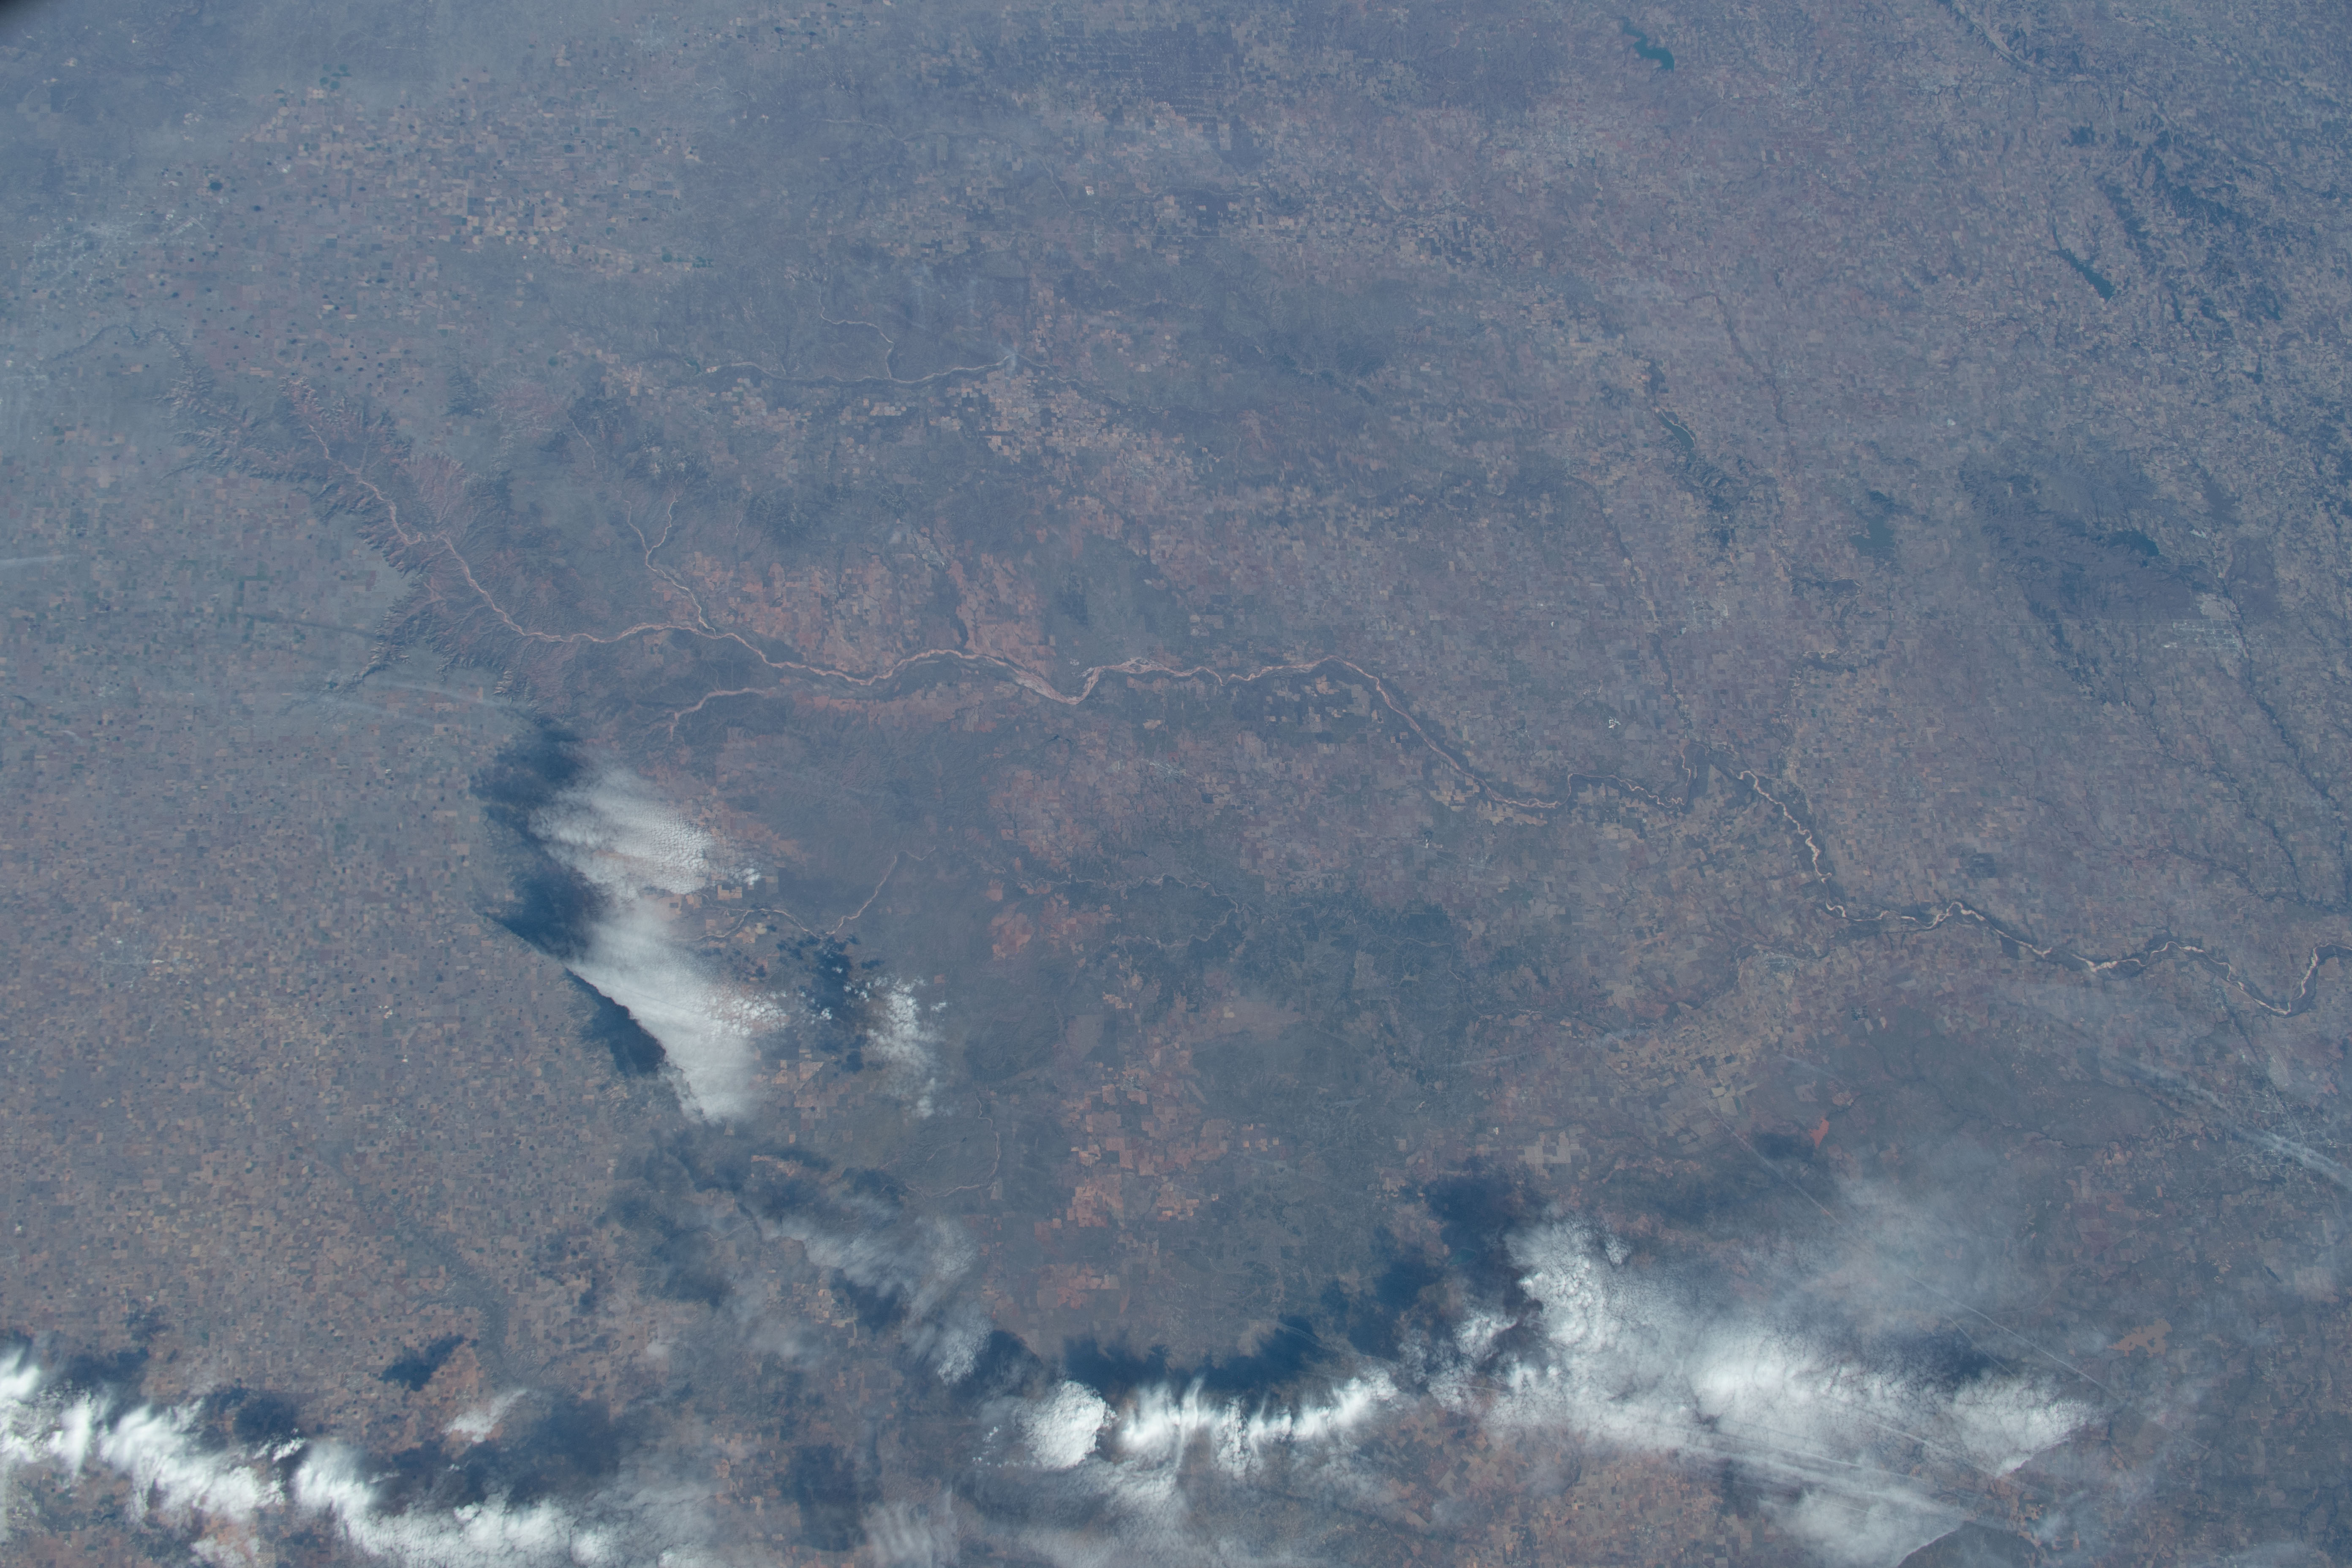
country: USA-TEXAS
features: NOT SPECIFIED, AGRICULTRAL FIELDS, RED RIVER
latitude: 34.5
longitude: -100.5
